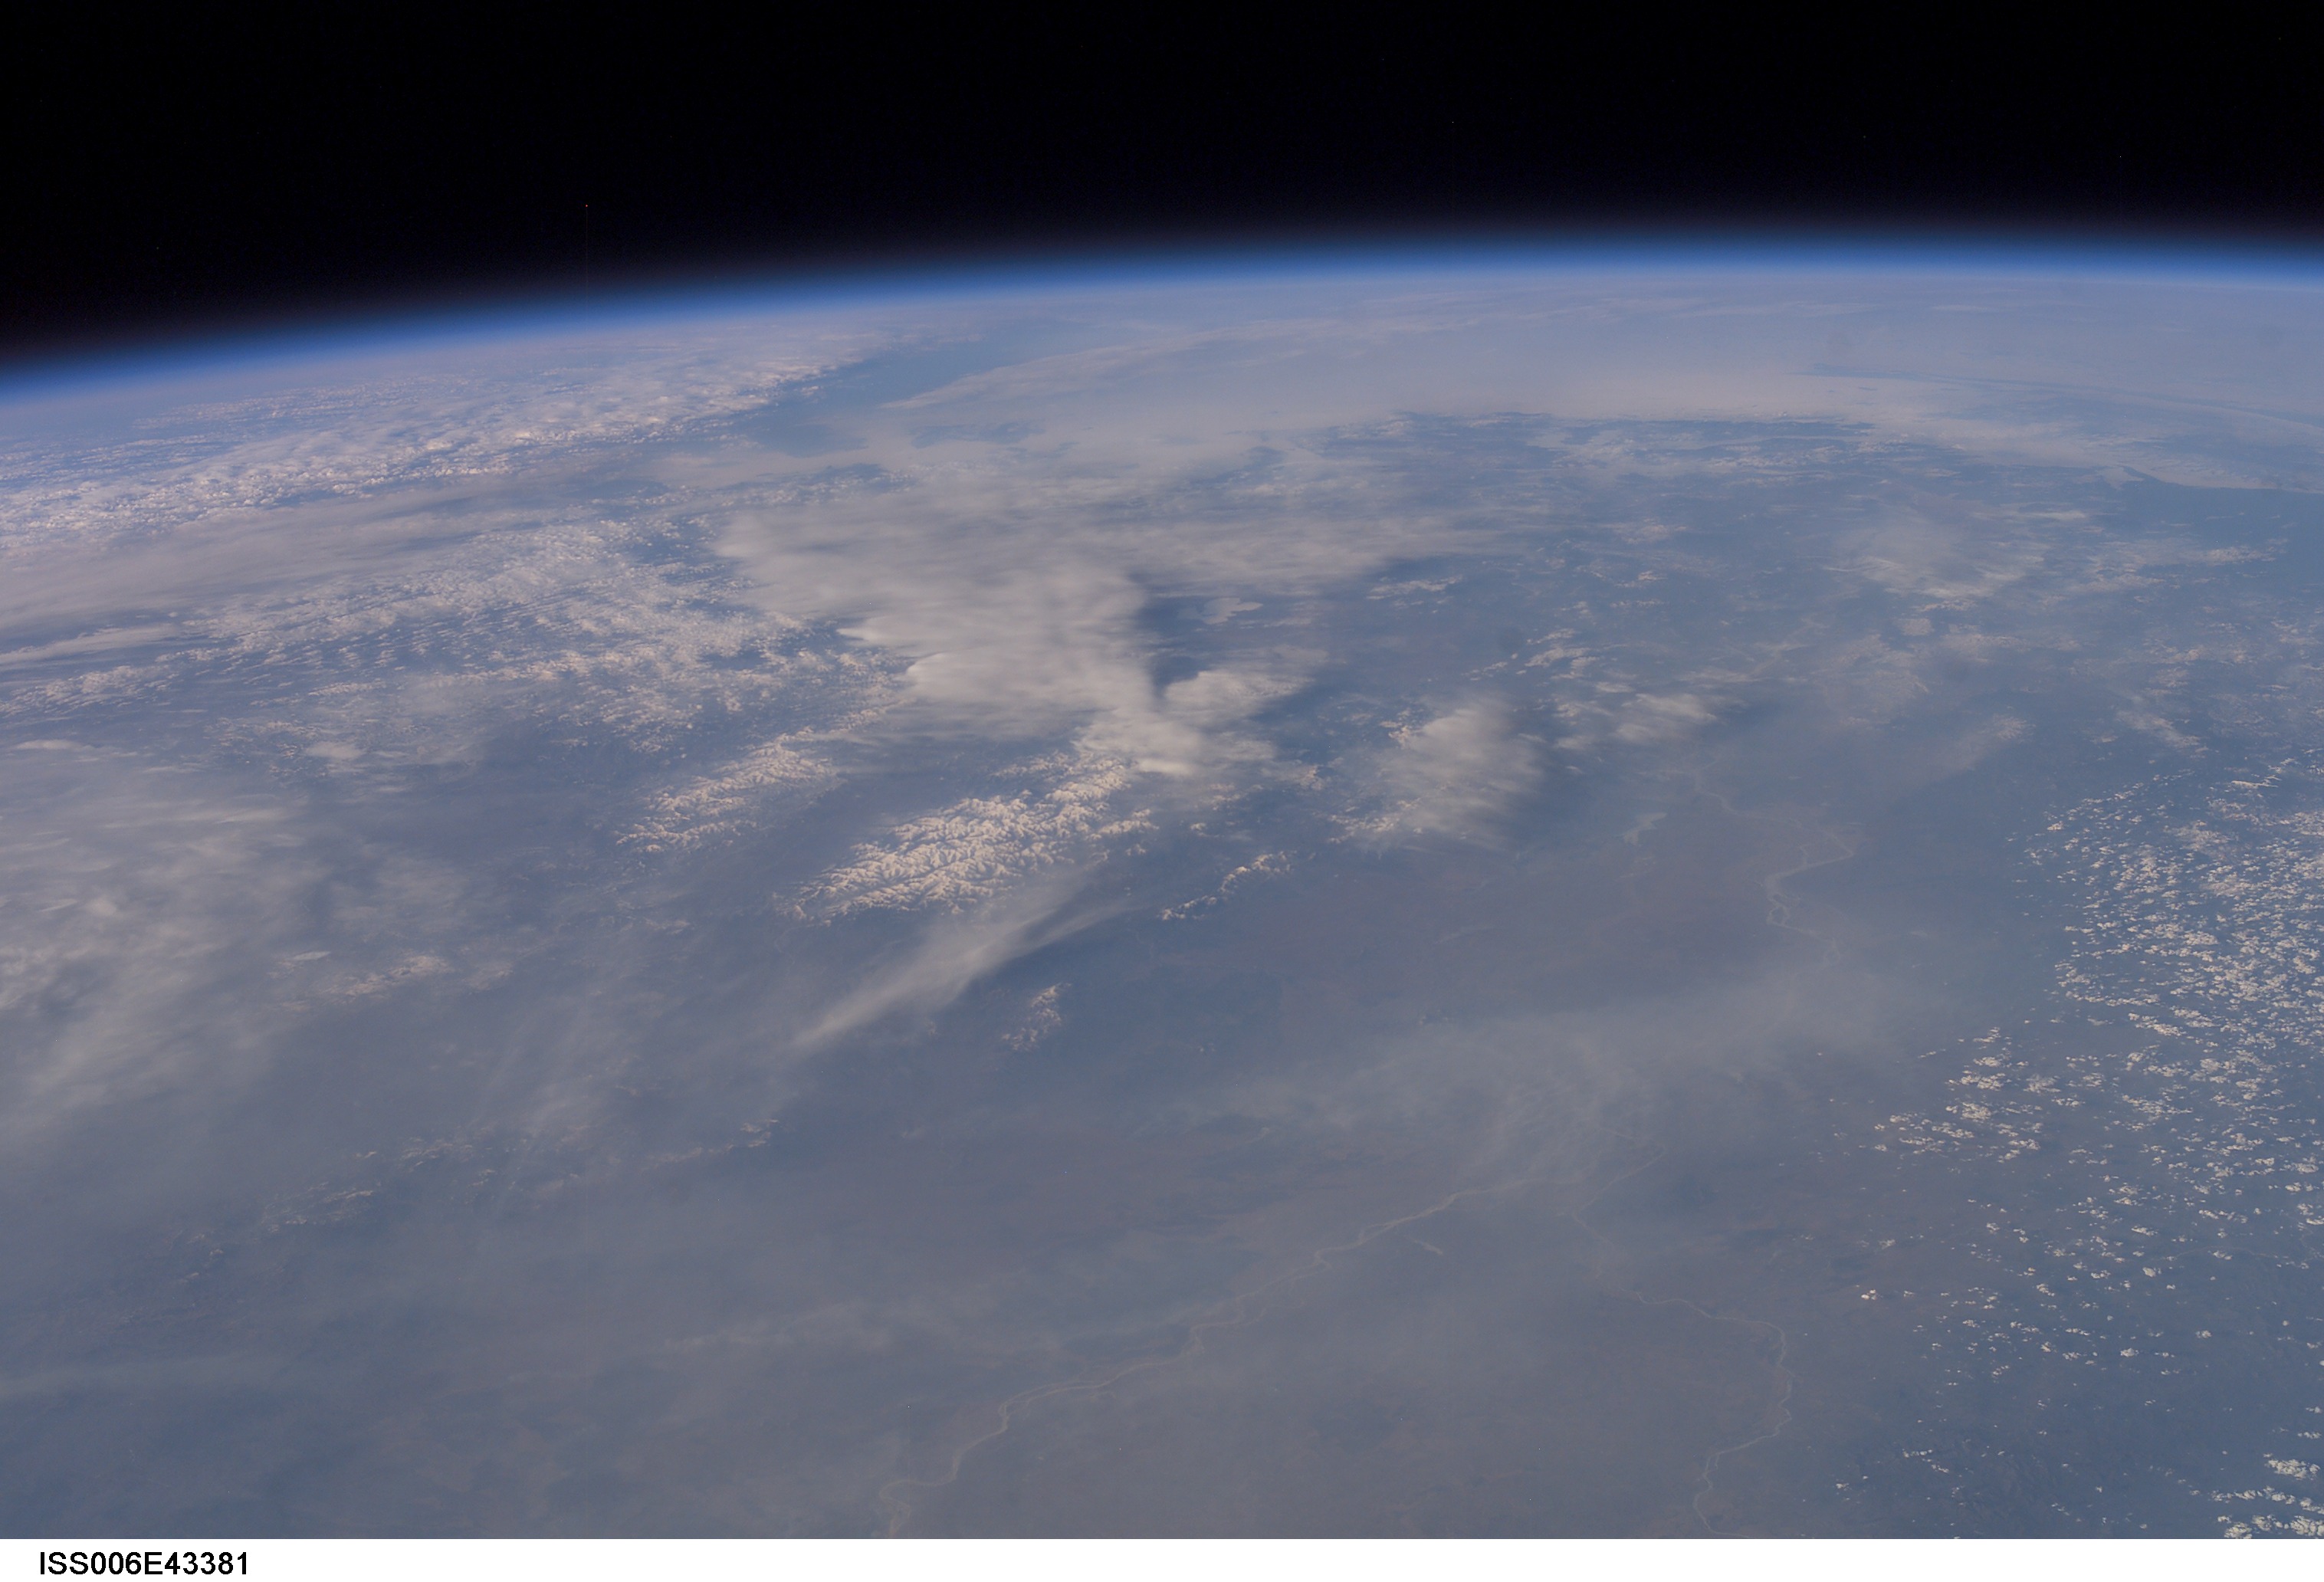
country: RUSSIAN FEDERATION
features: AMUR R., USSURI R., ATMOSPHERIC LIMB
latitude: 48.5
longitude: 134.5
